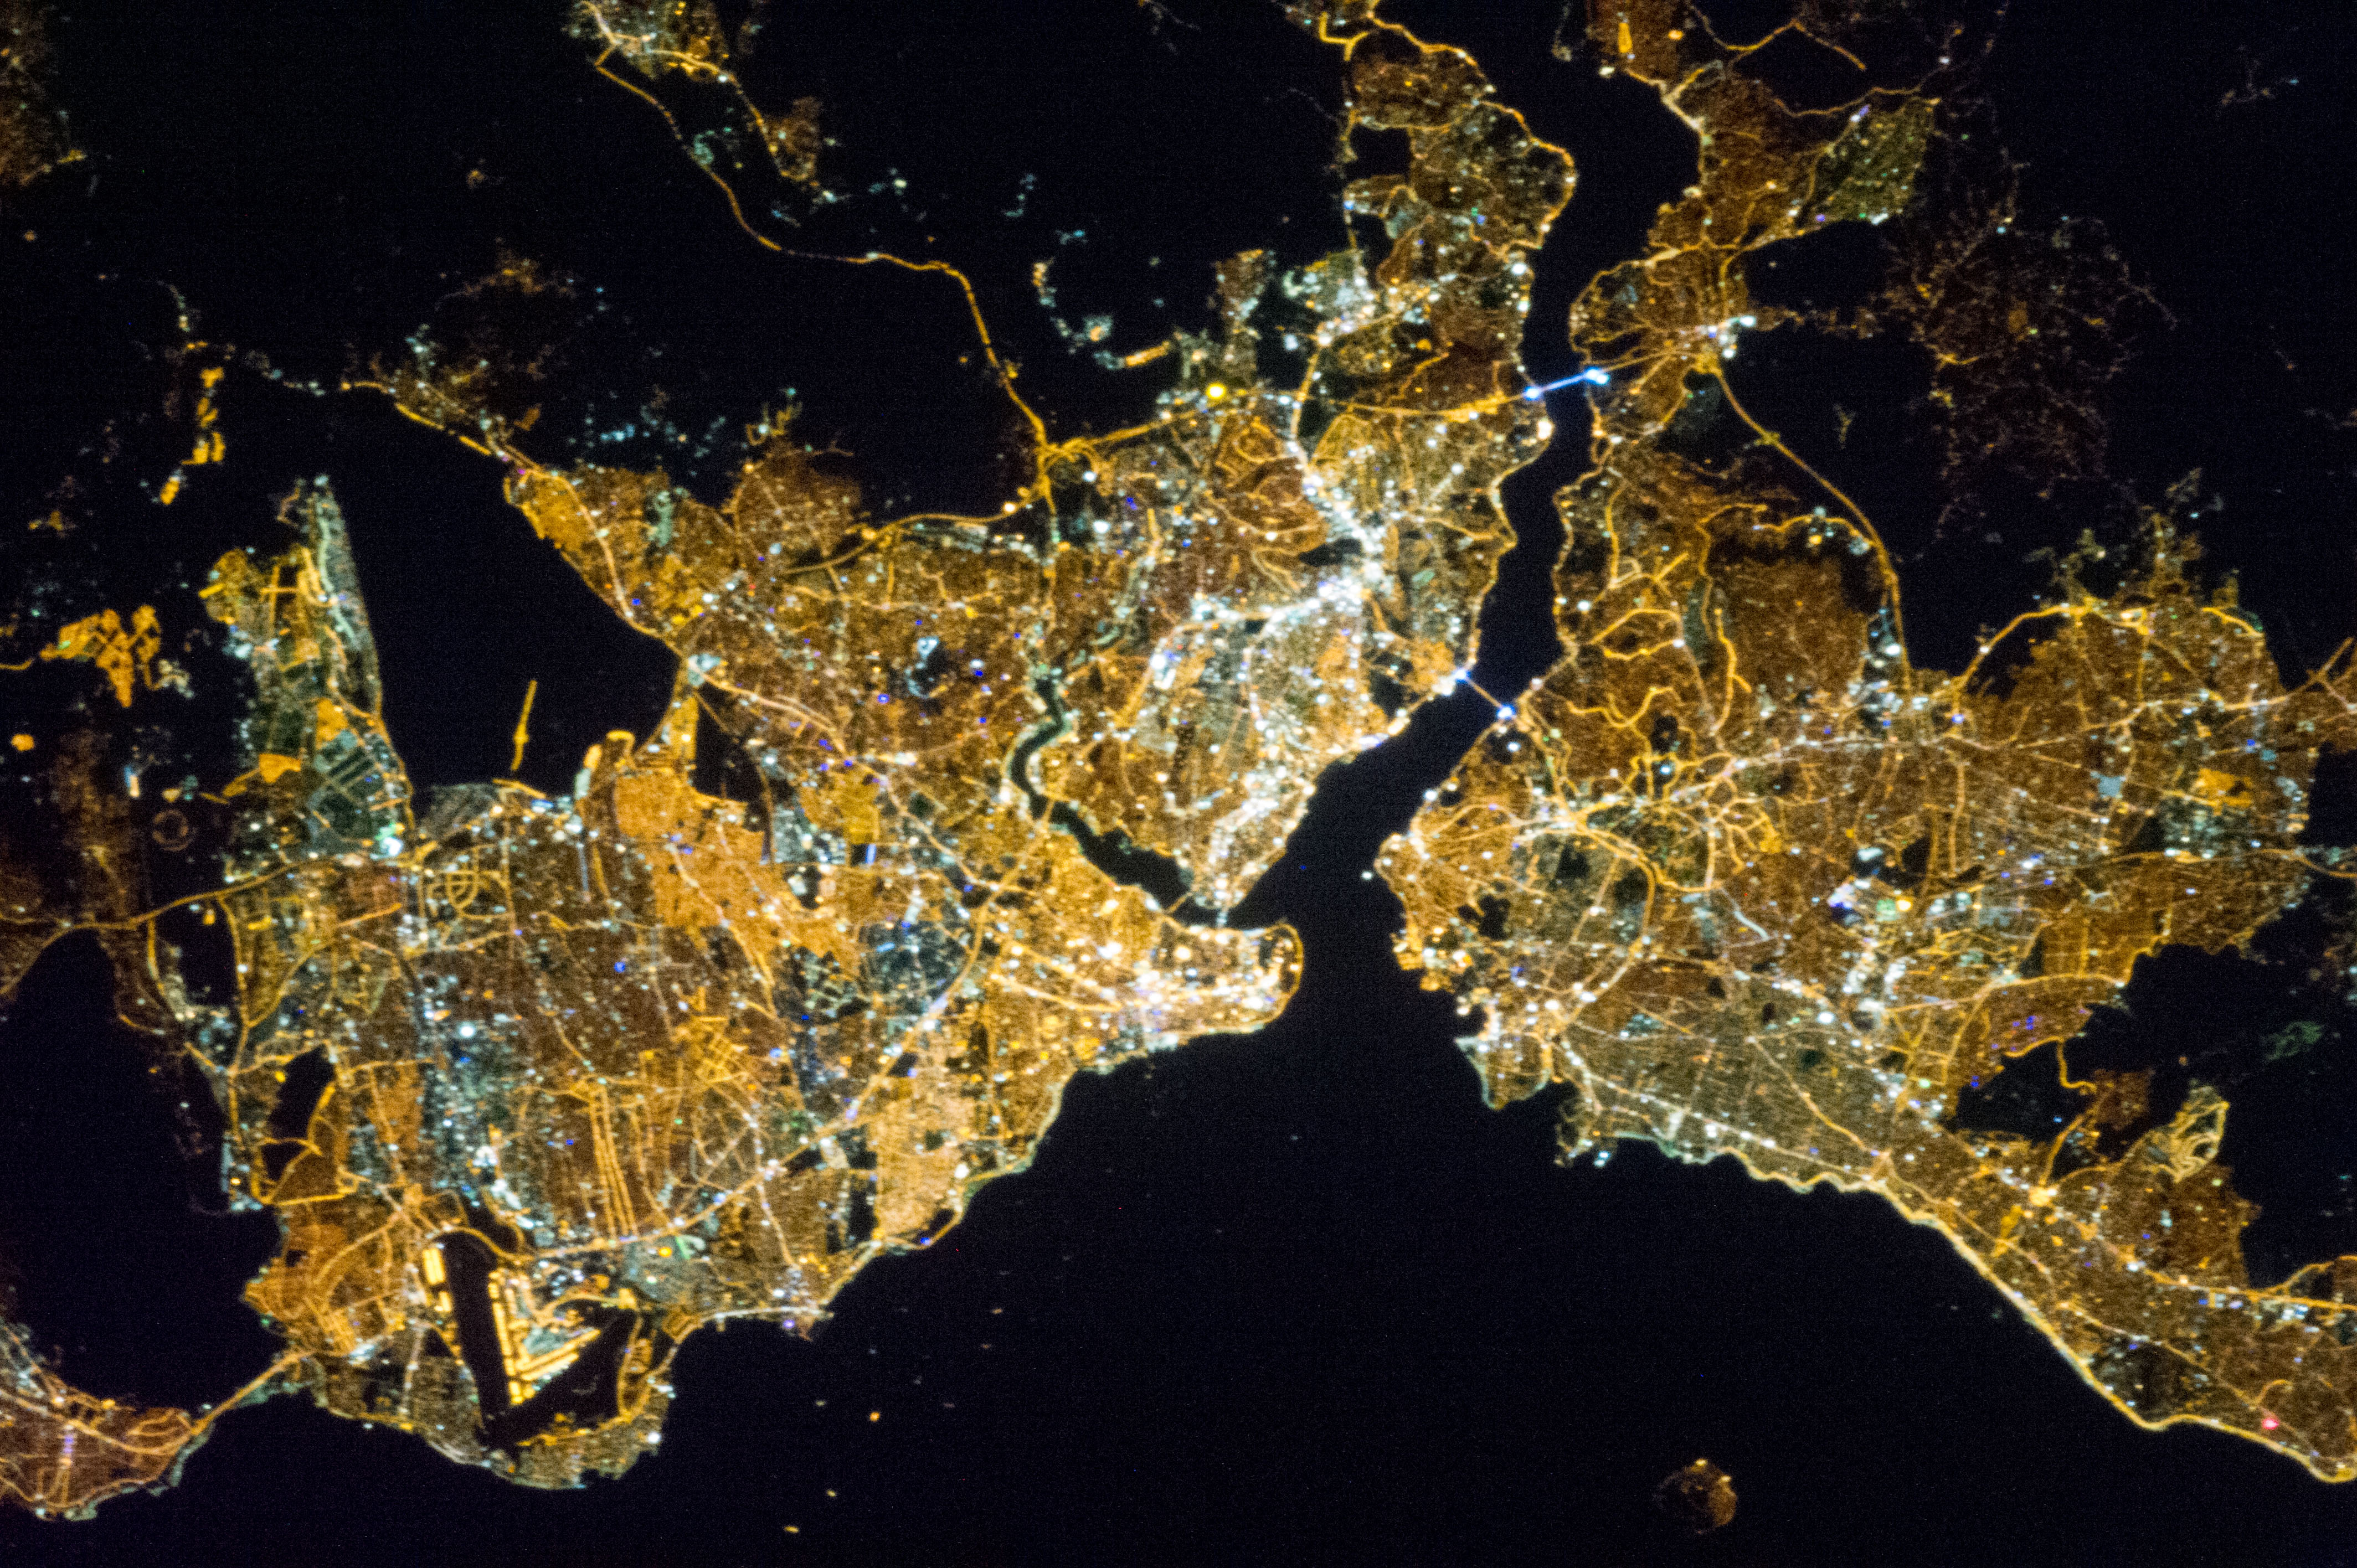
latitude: 41.0
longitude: 29.0
